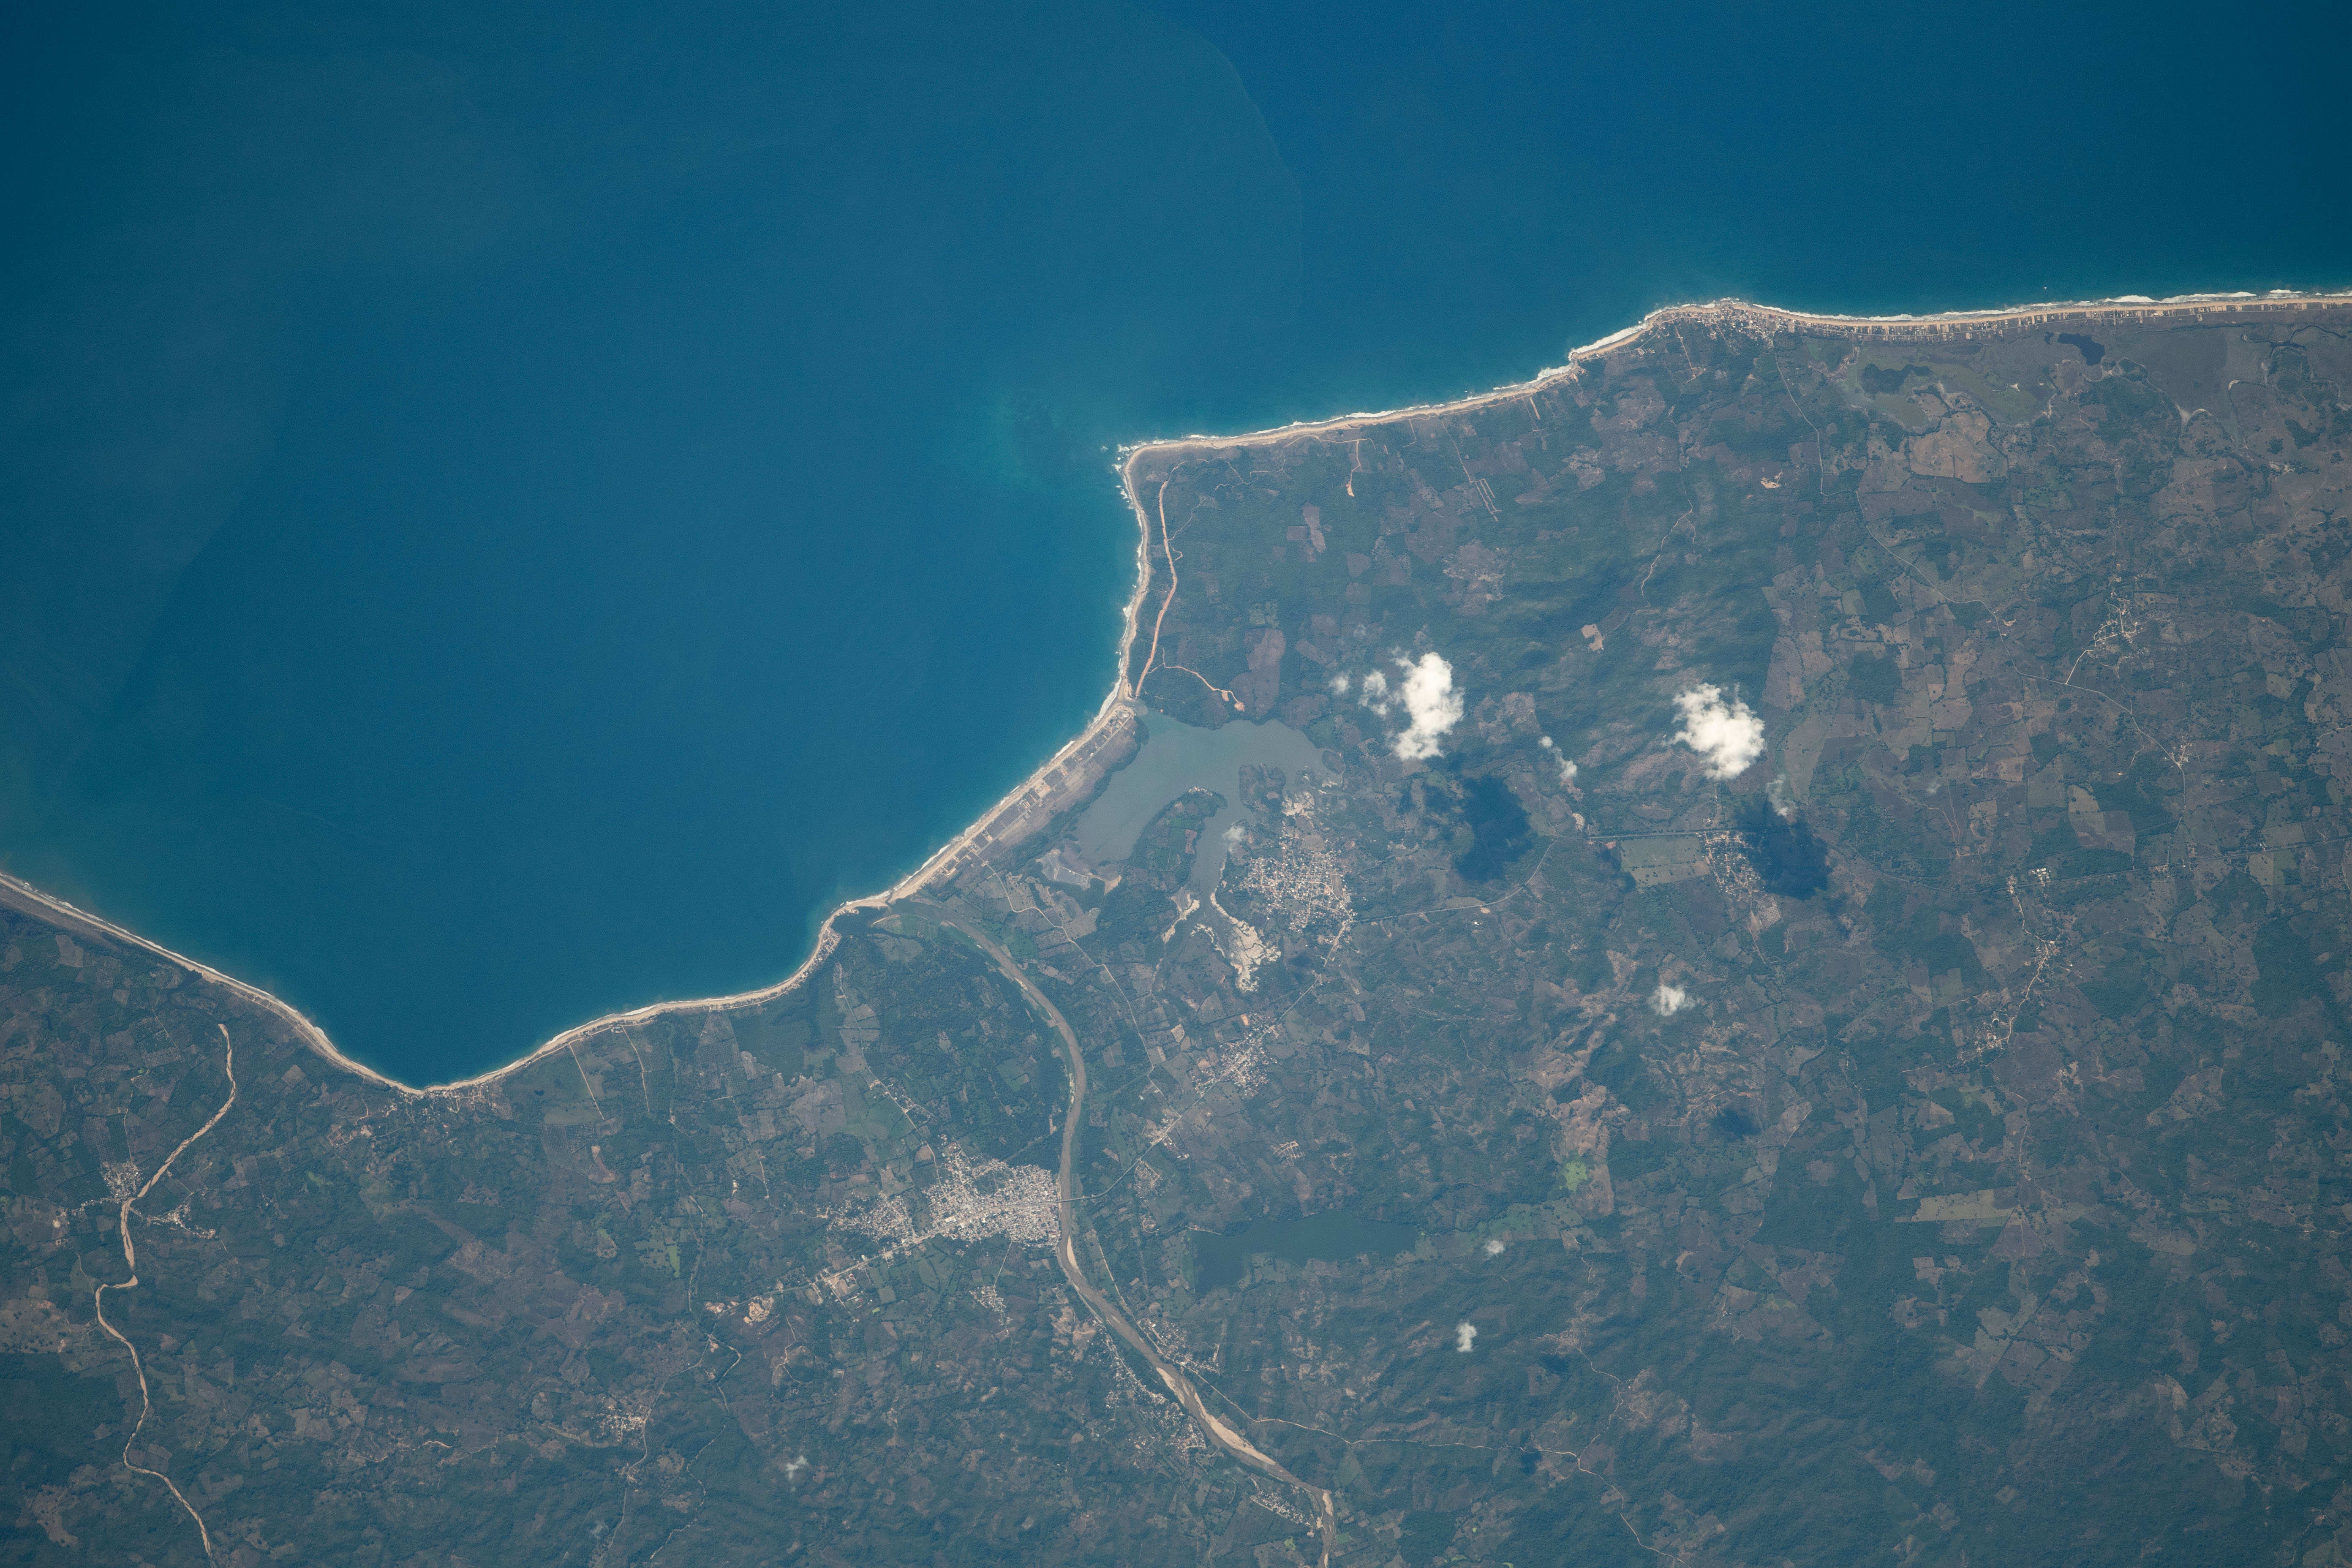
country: MEXICO
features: OJO DE AGUA
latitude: 16.6
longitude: -98.8
